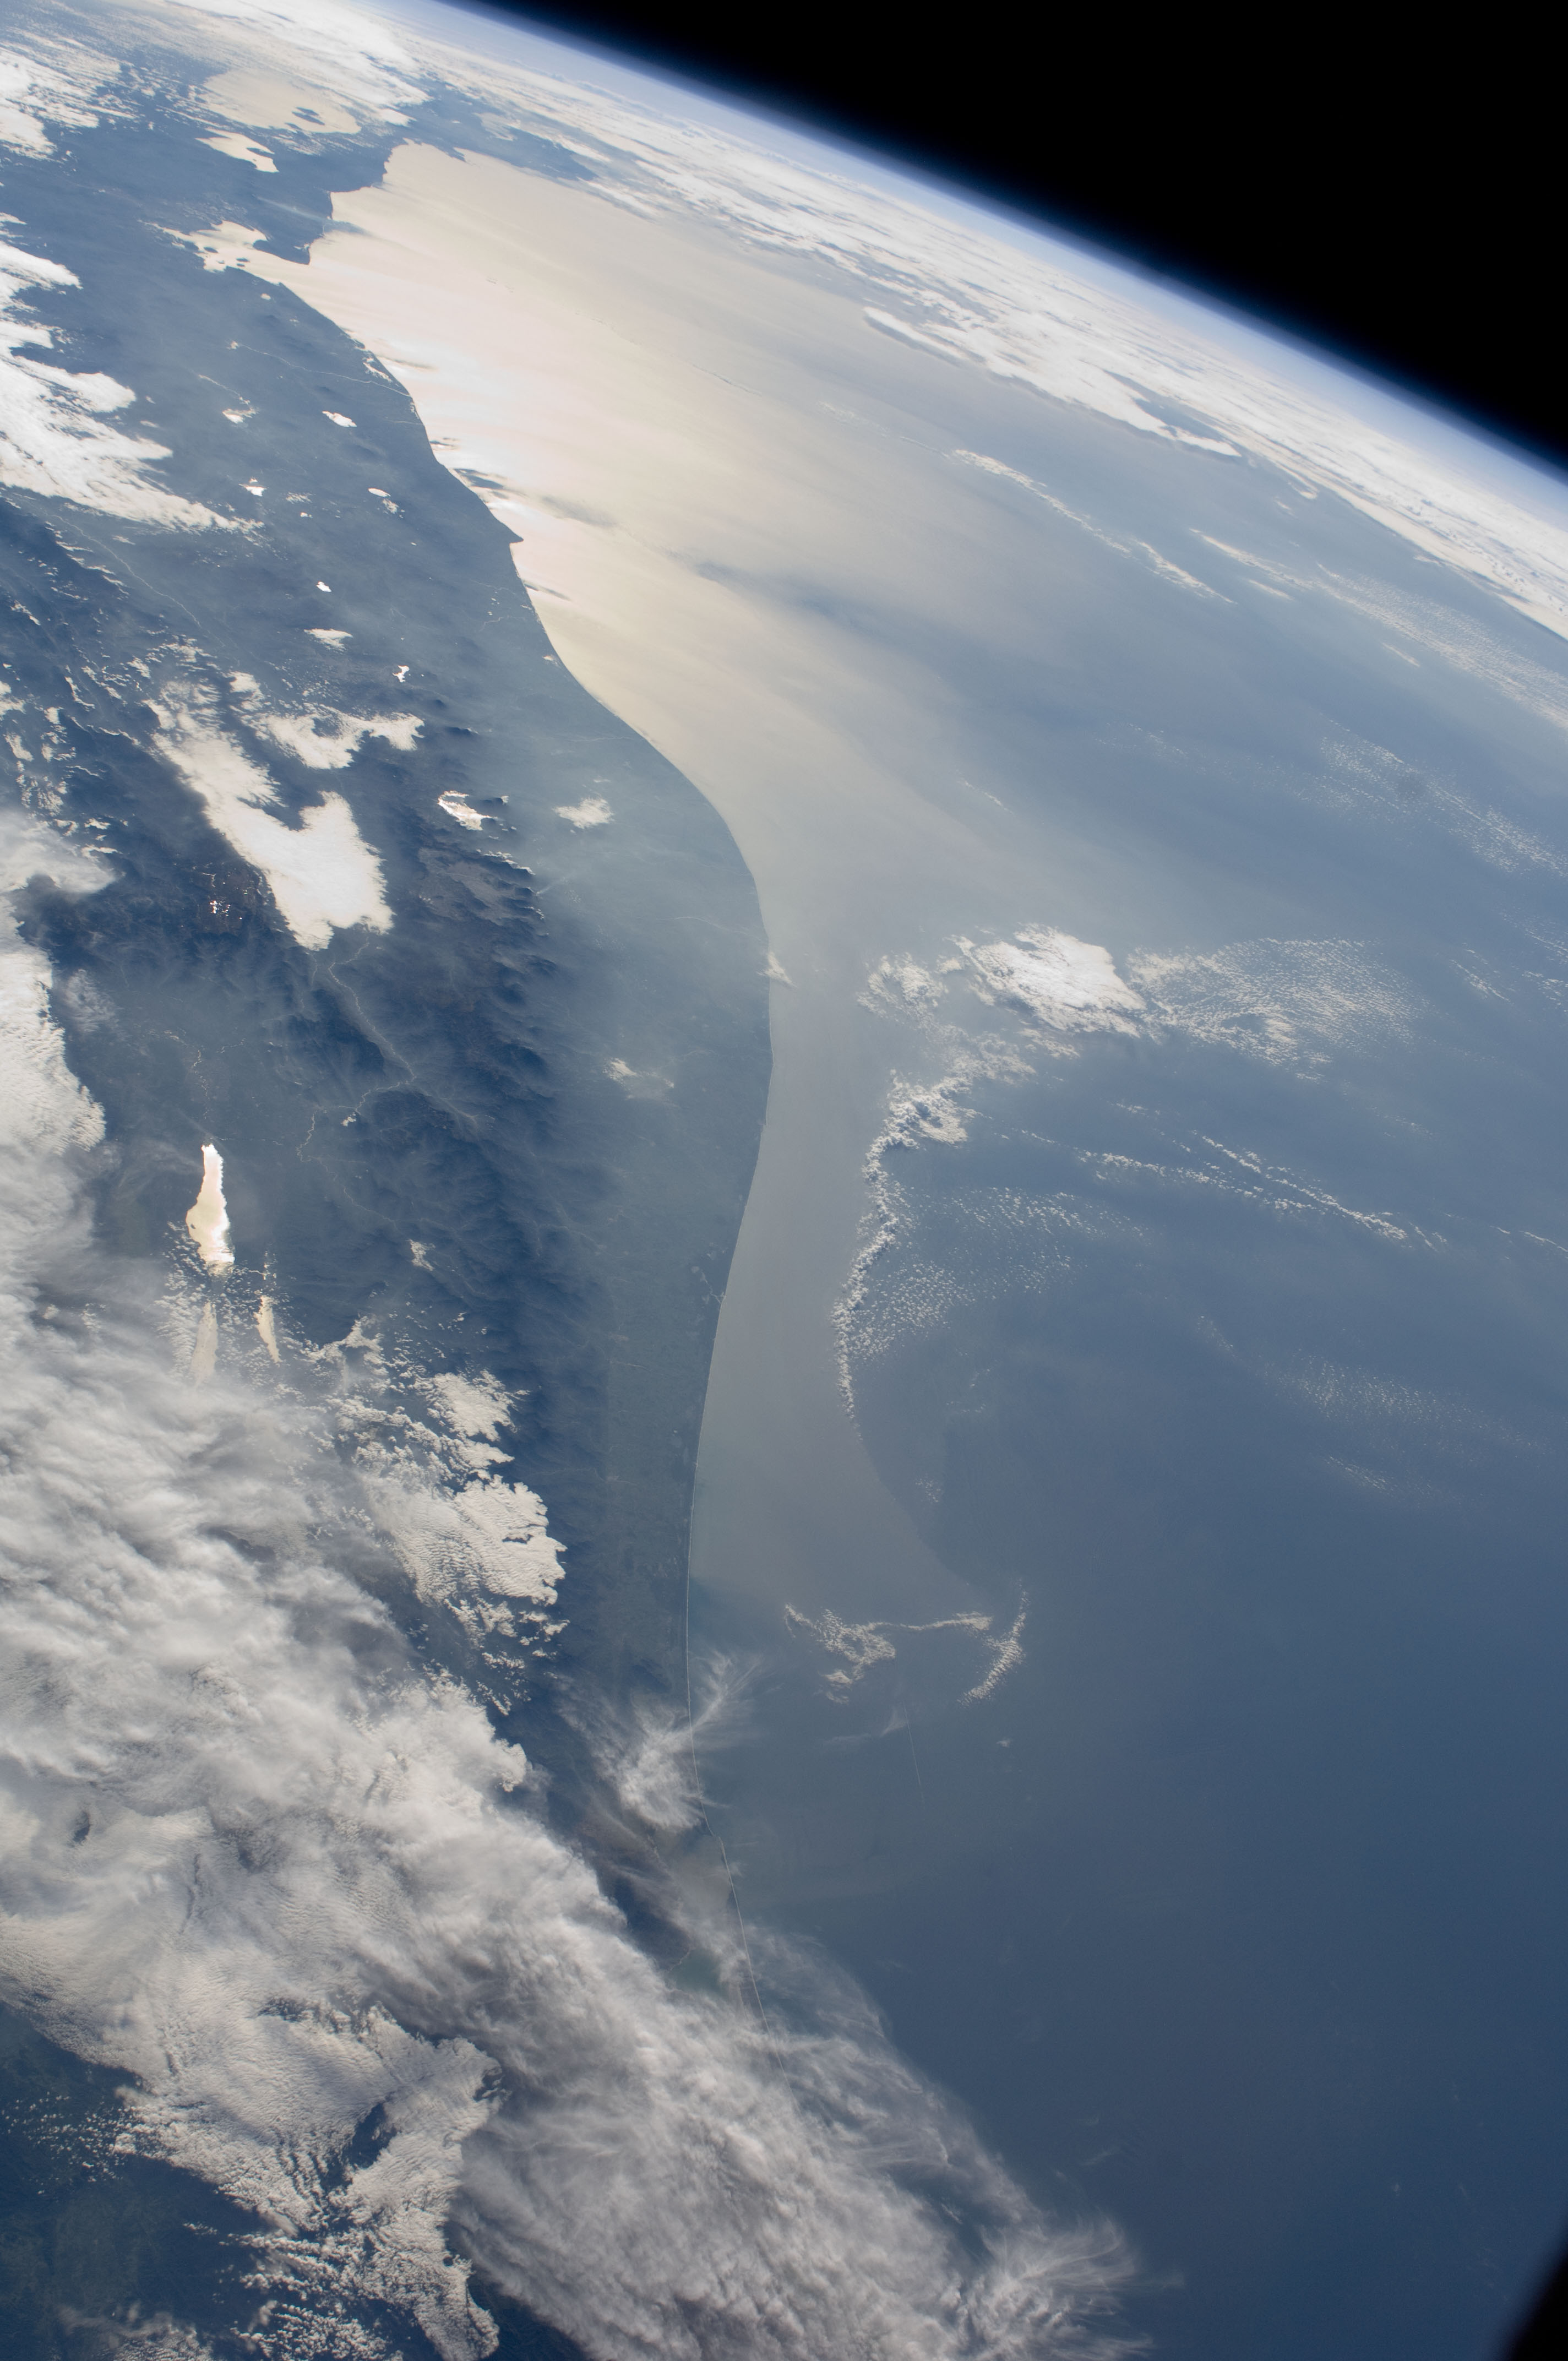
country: MEXICO
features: COASTLINE OF S MEXICO & GUATEMALA, HAZE
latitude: 15.5
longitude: -94.5
